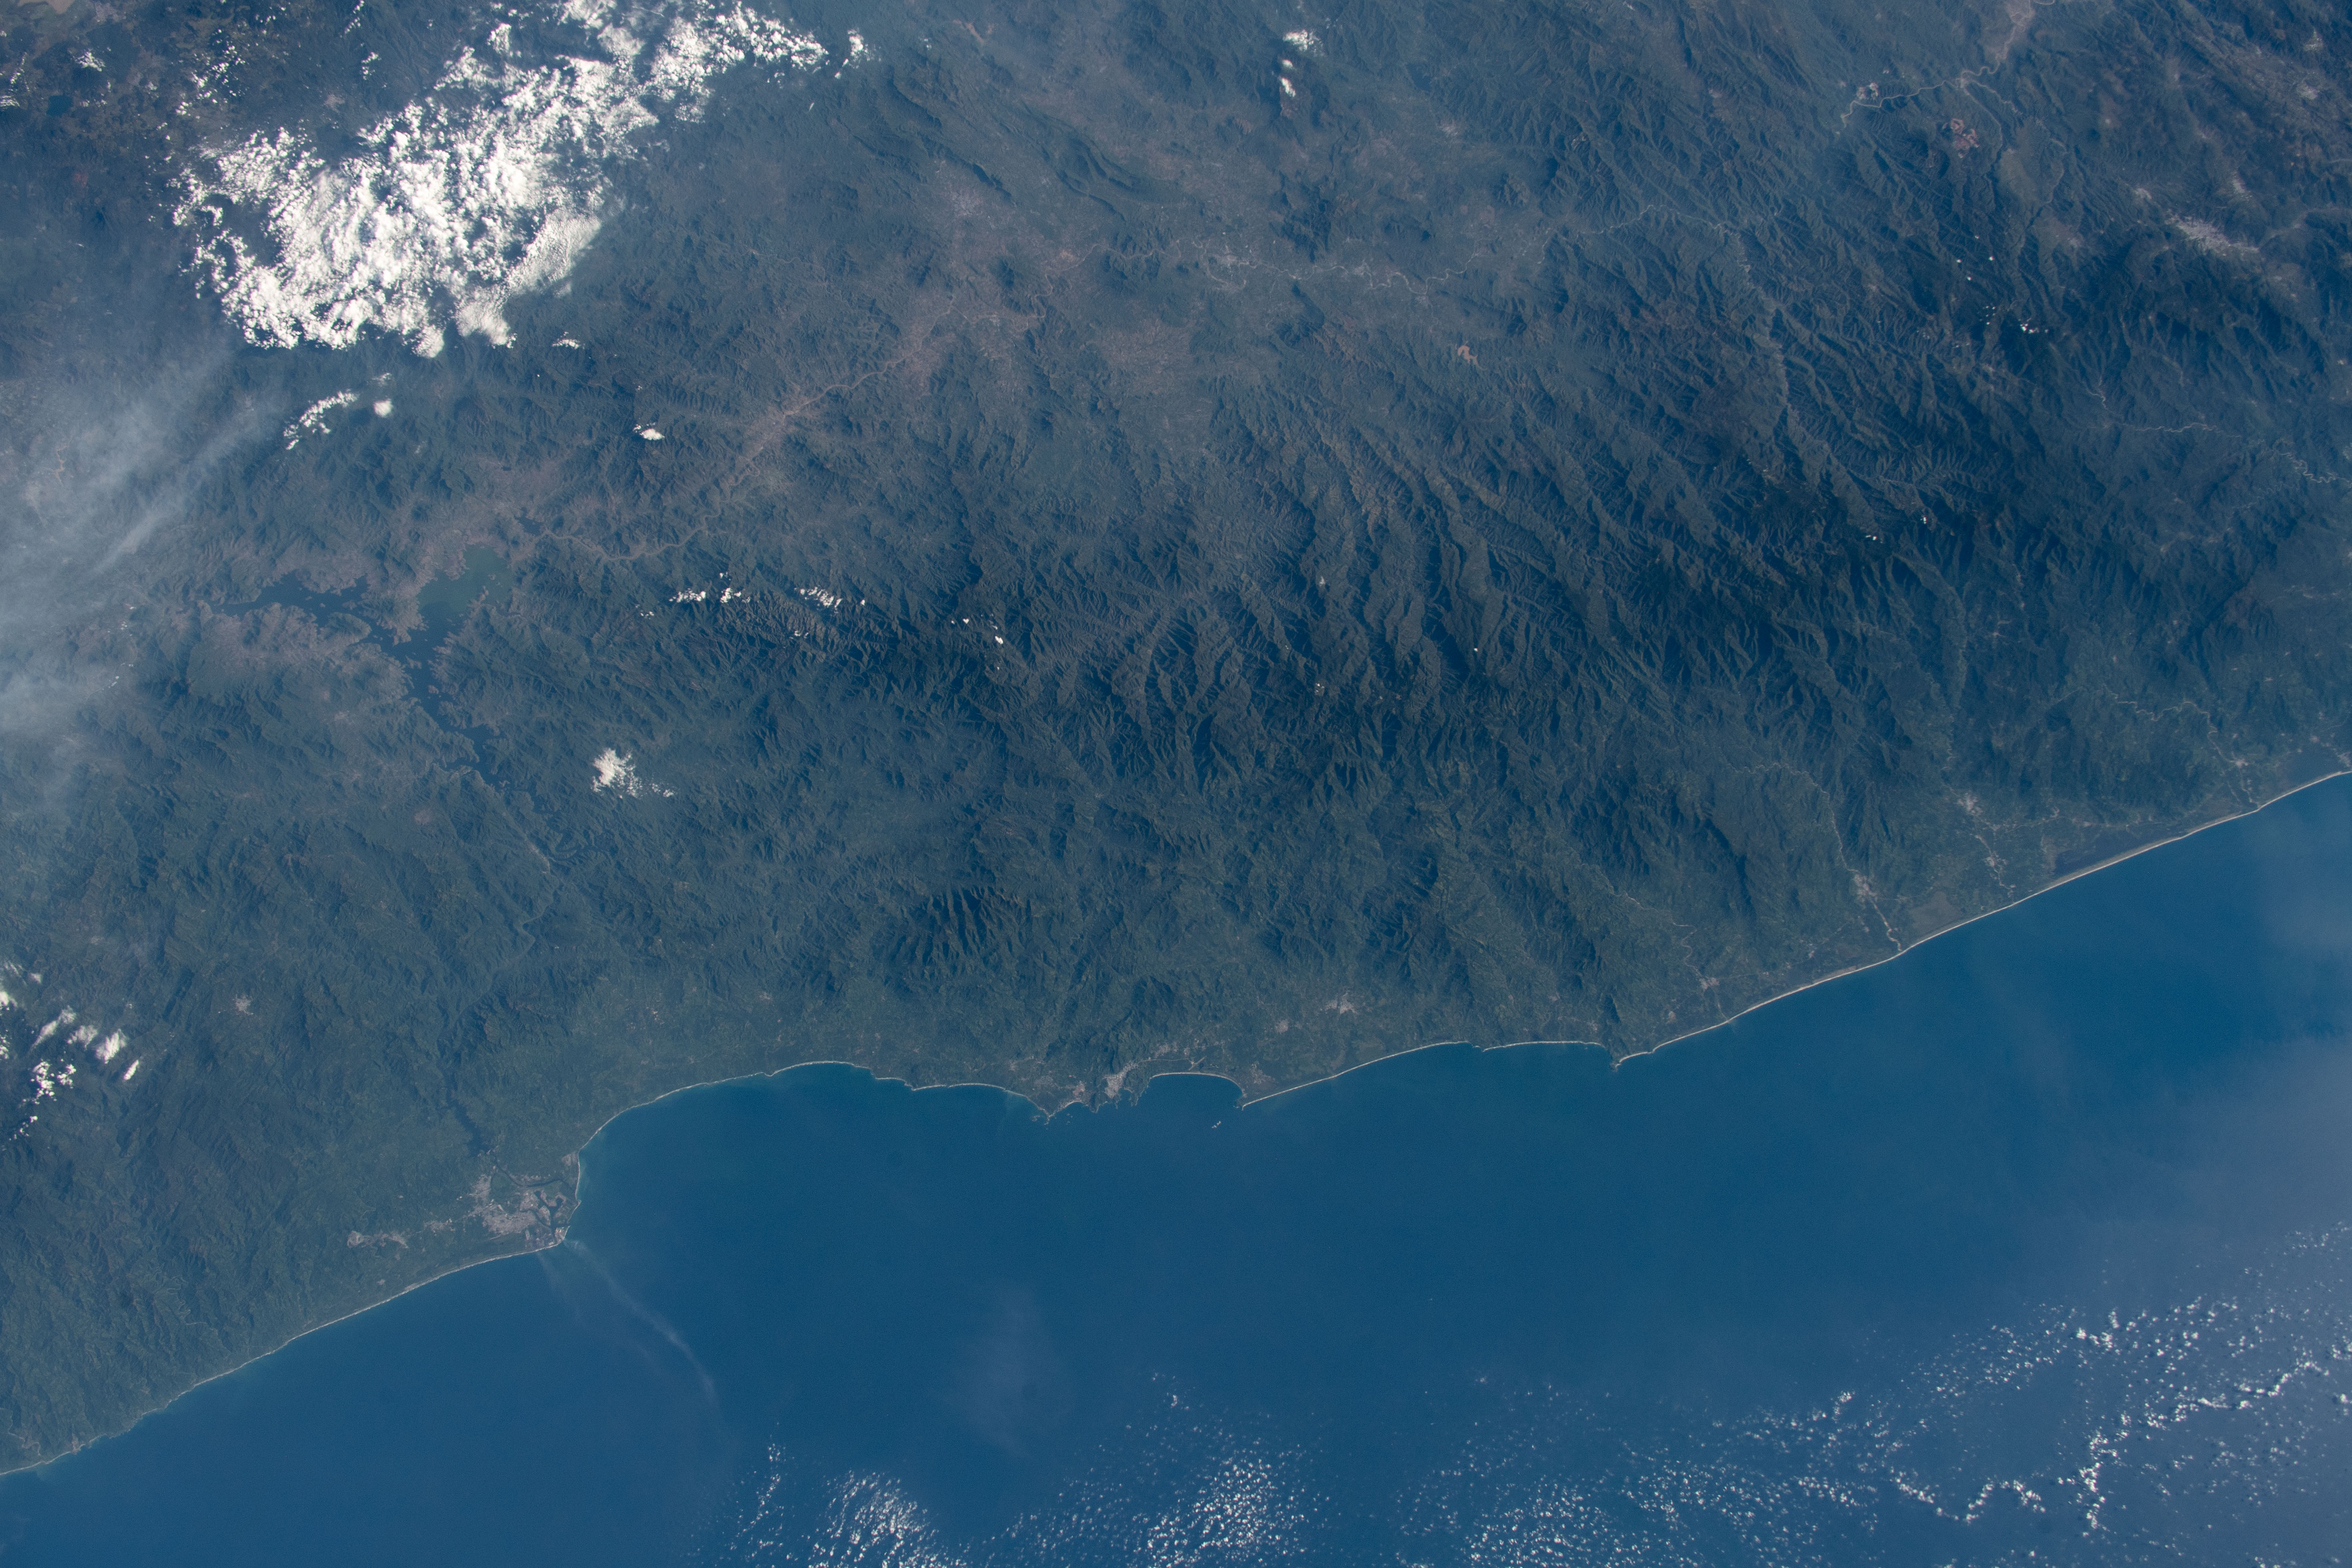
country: MEXICO
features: SIERRA MADRE DEL SUR MOUNTAINS, INFIERNILLO LAKE, MEXICO
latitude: 18.0
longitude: -101.0
